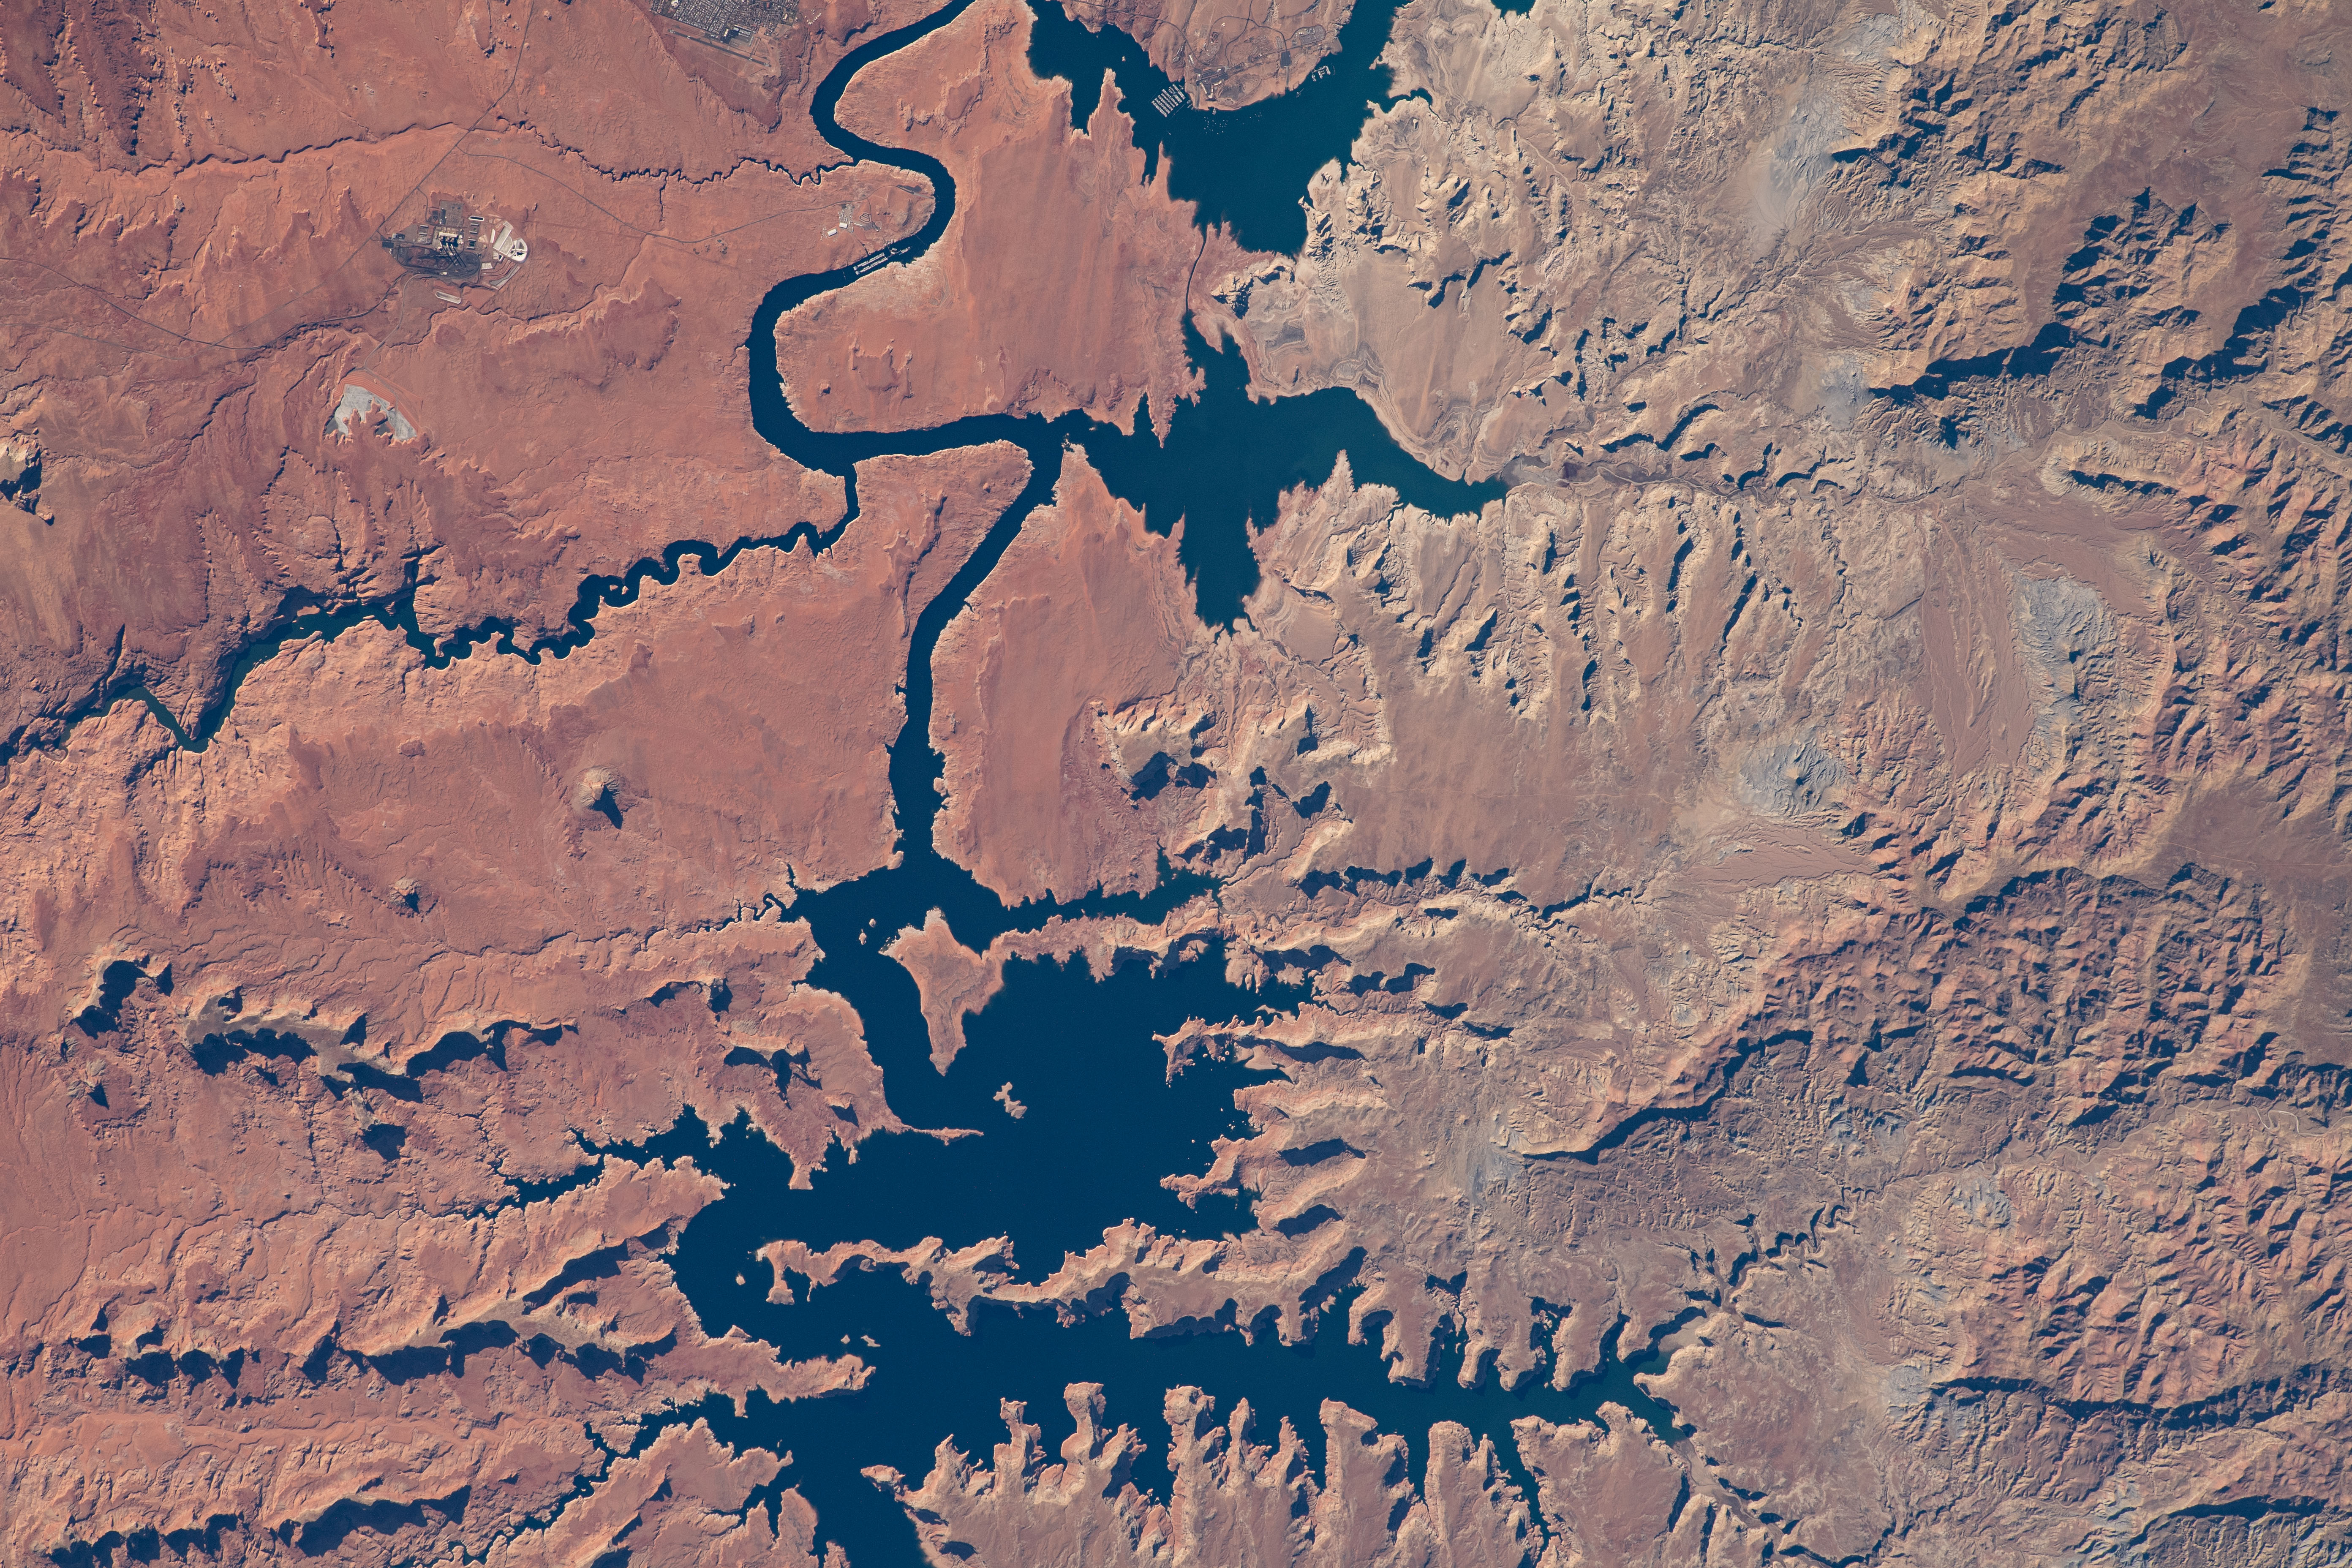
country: USA-UTAH
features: LAKE POWELL
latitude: 37.1
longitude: -111.4
